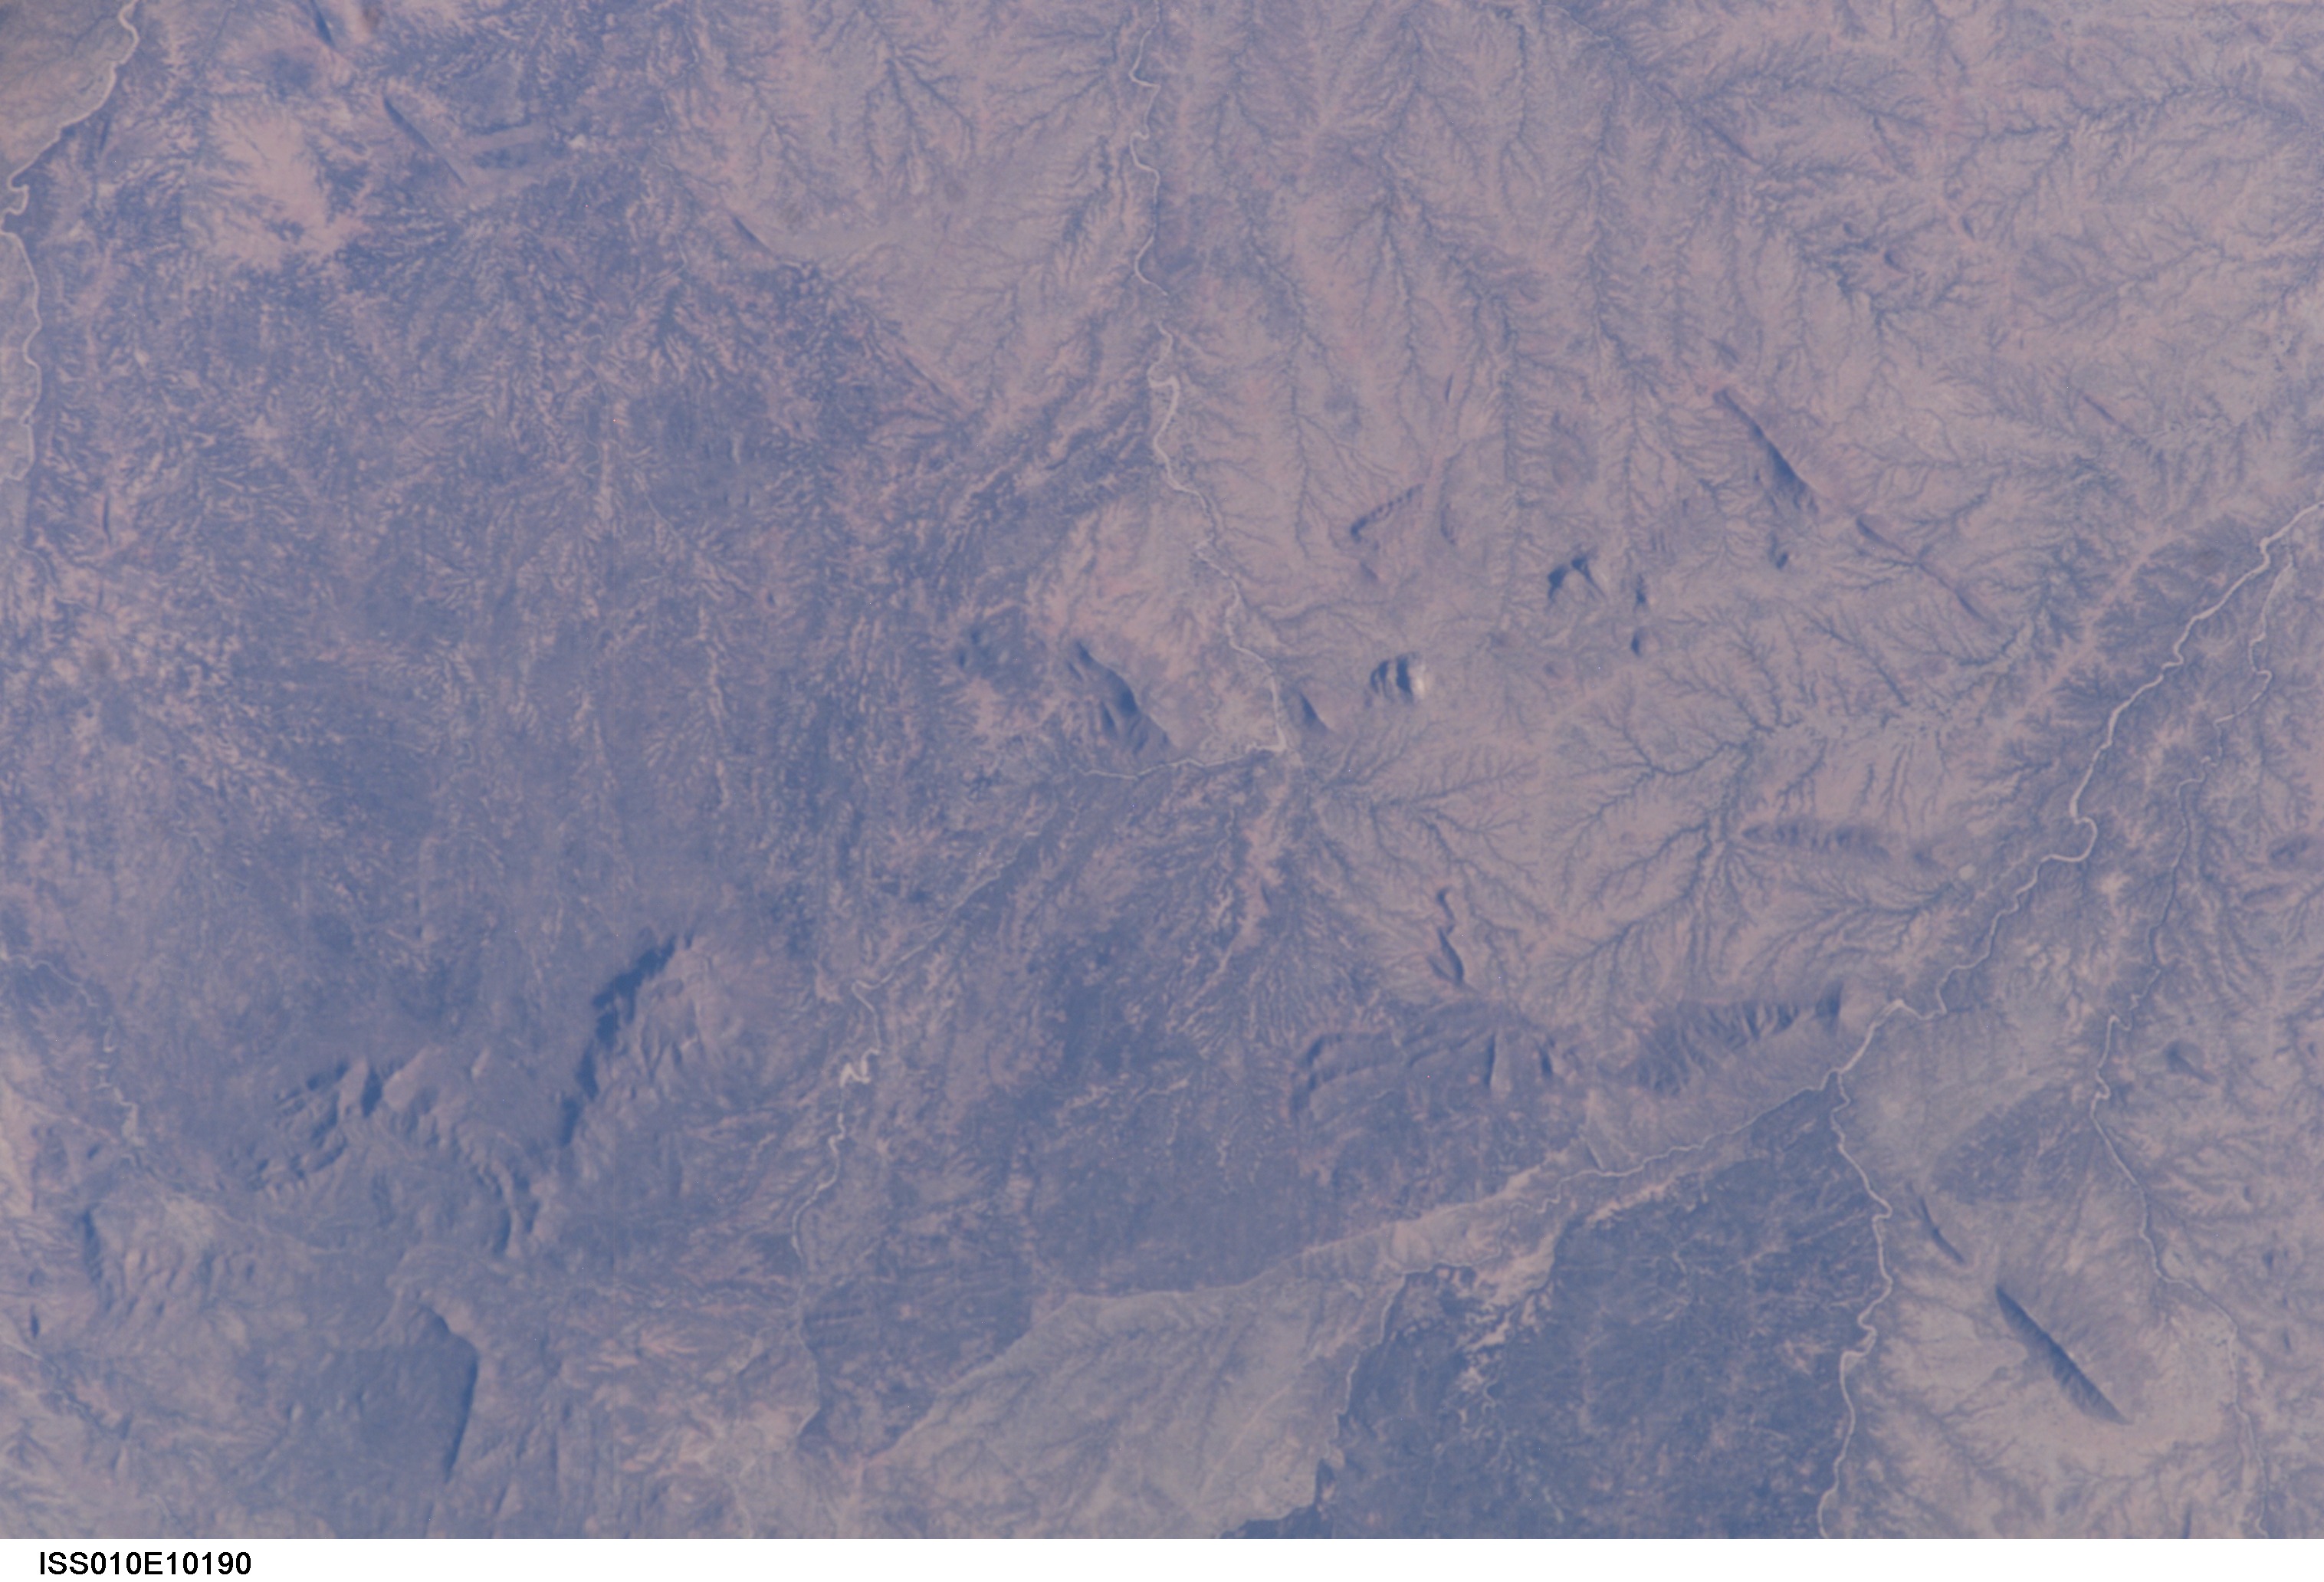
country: SUDAN
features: INSELBERGS, WADI AZOUM DR.
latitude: 12.8
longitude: 22.5
